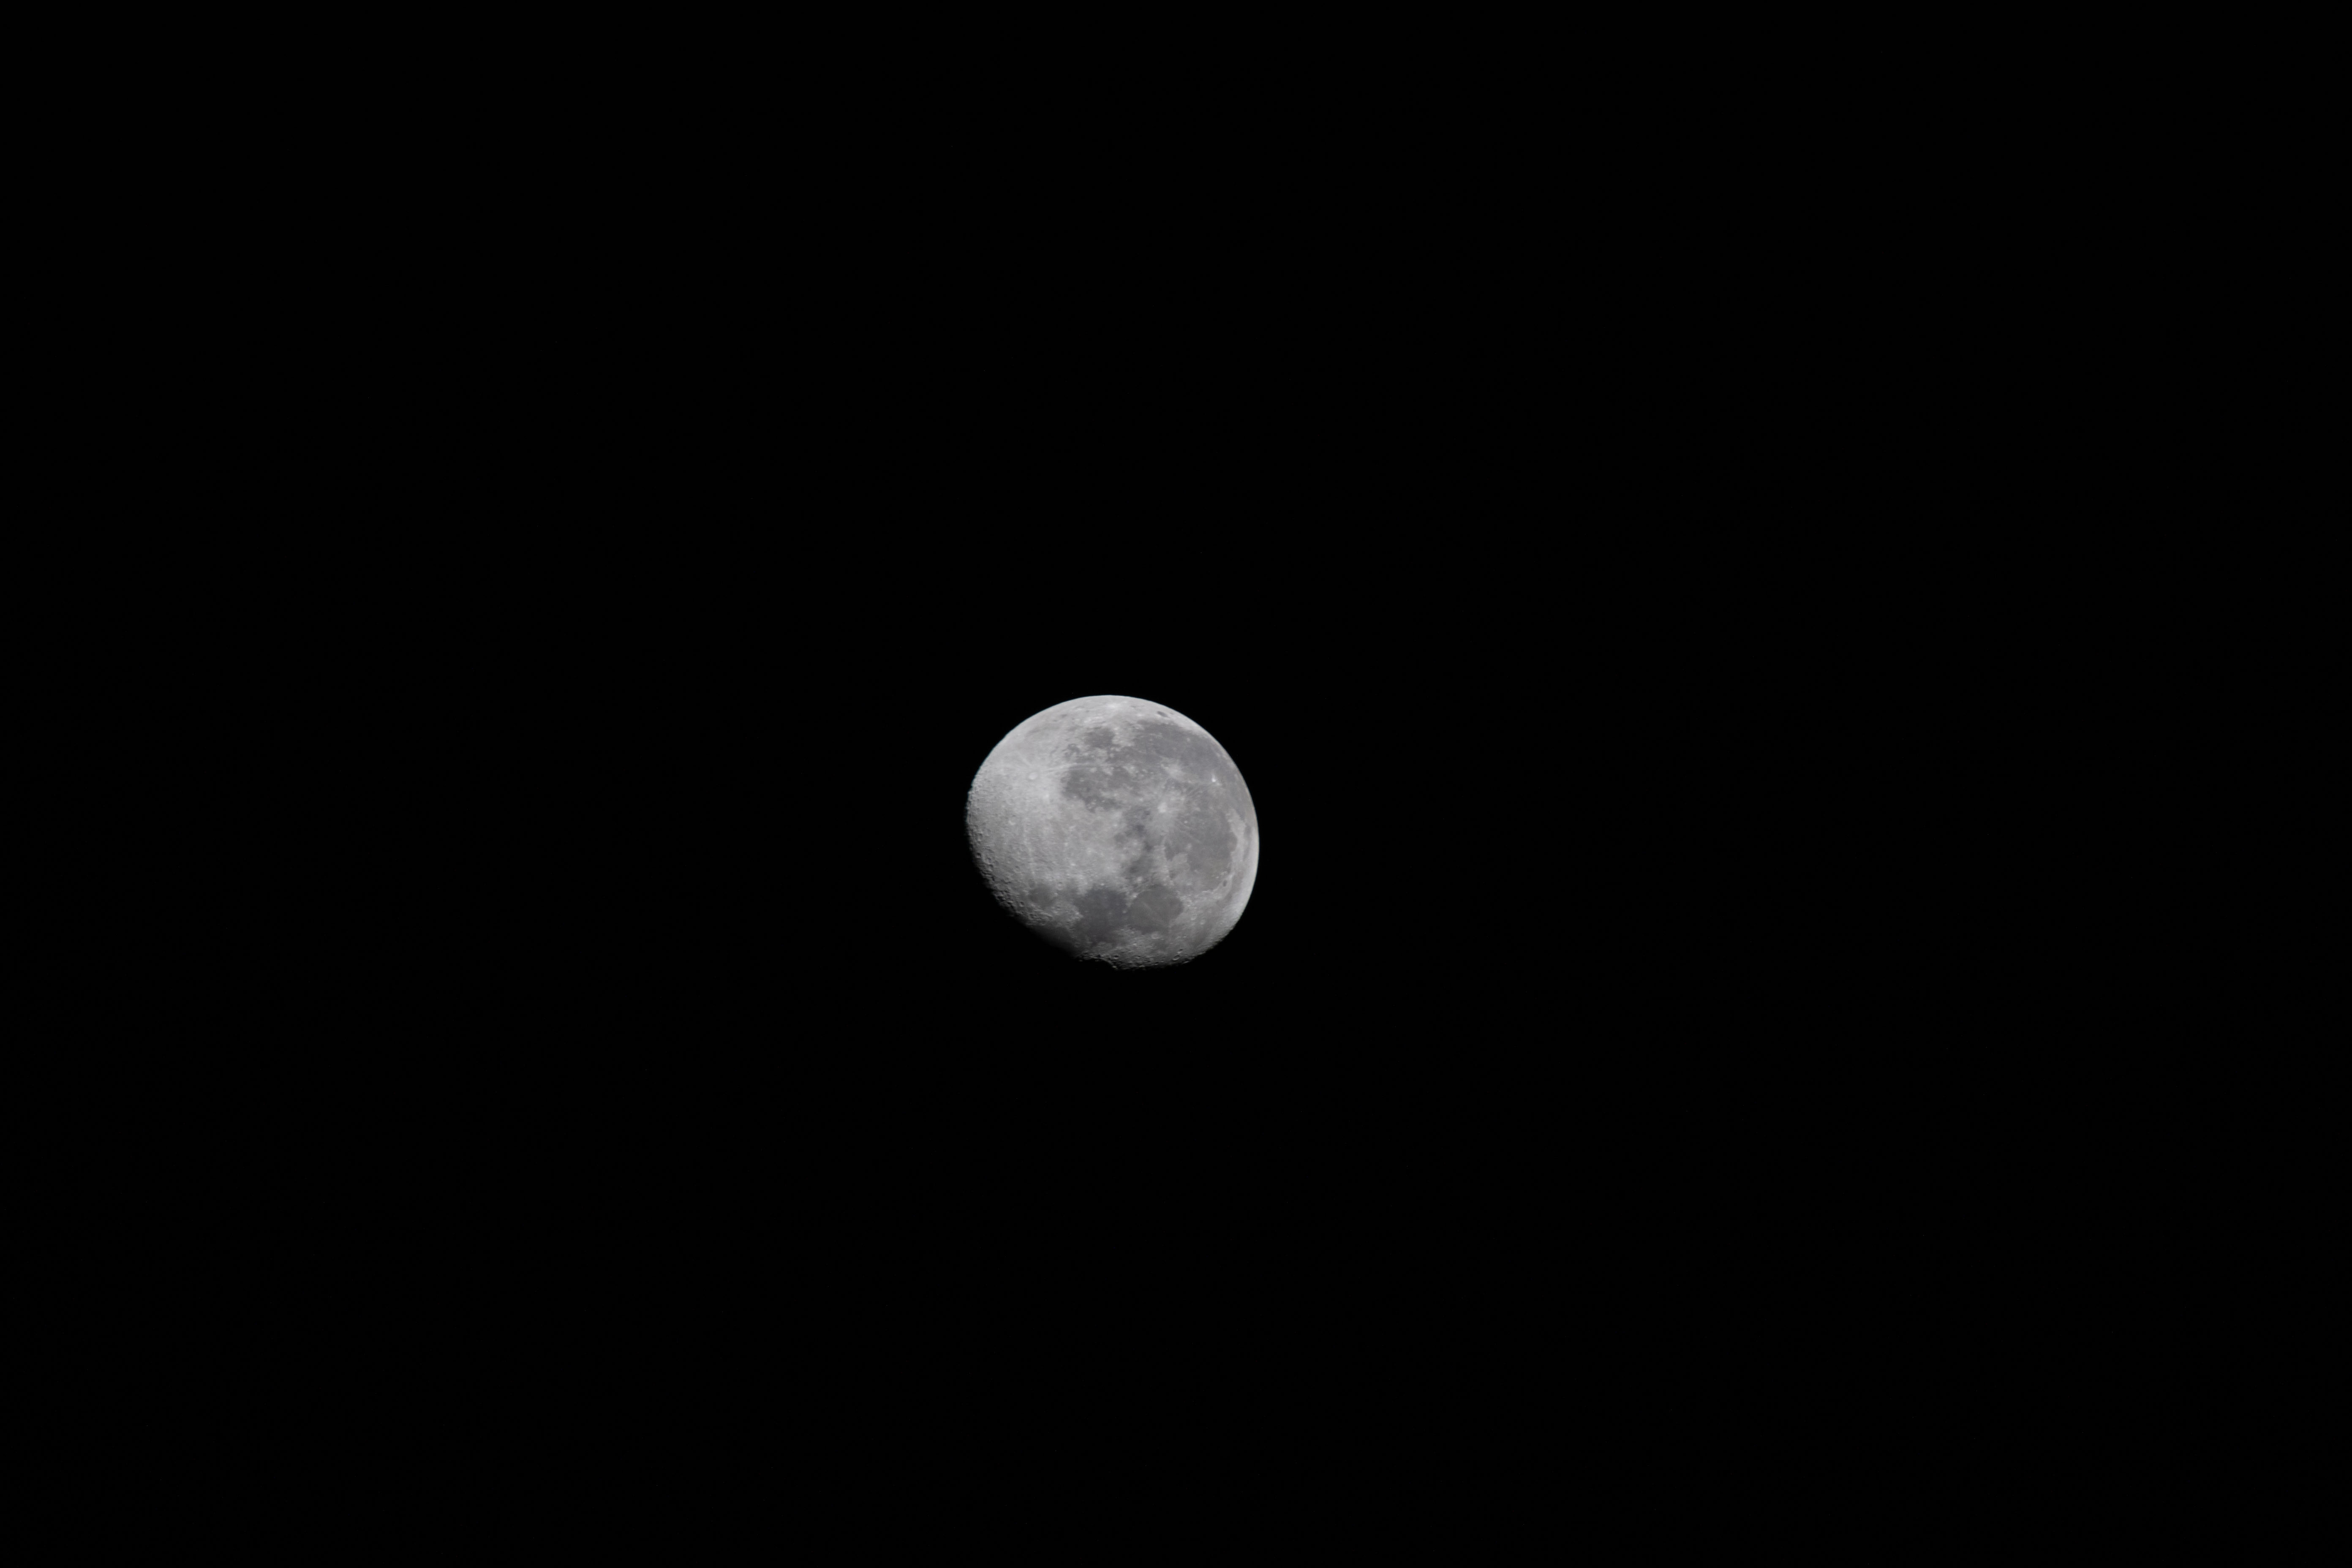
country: SPAIN
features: MOON
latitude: -5.2
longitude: -8.5
